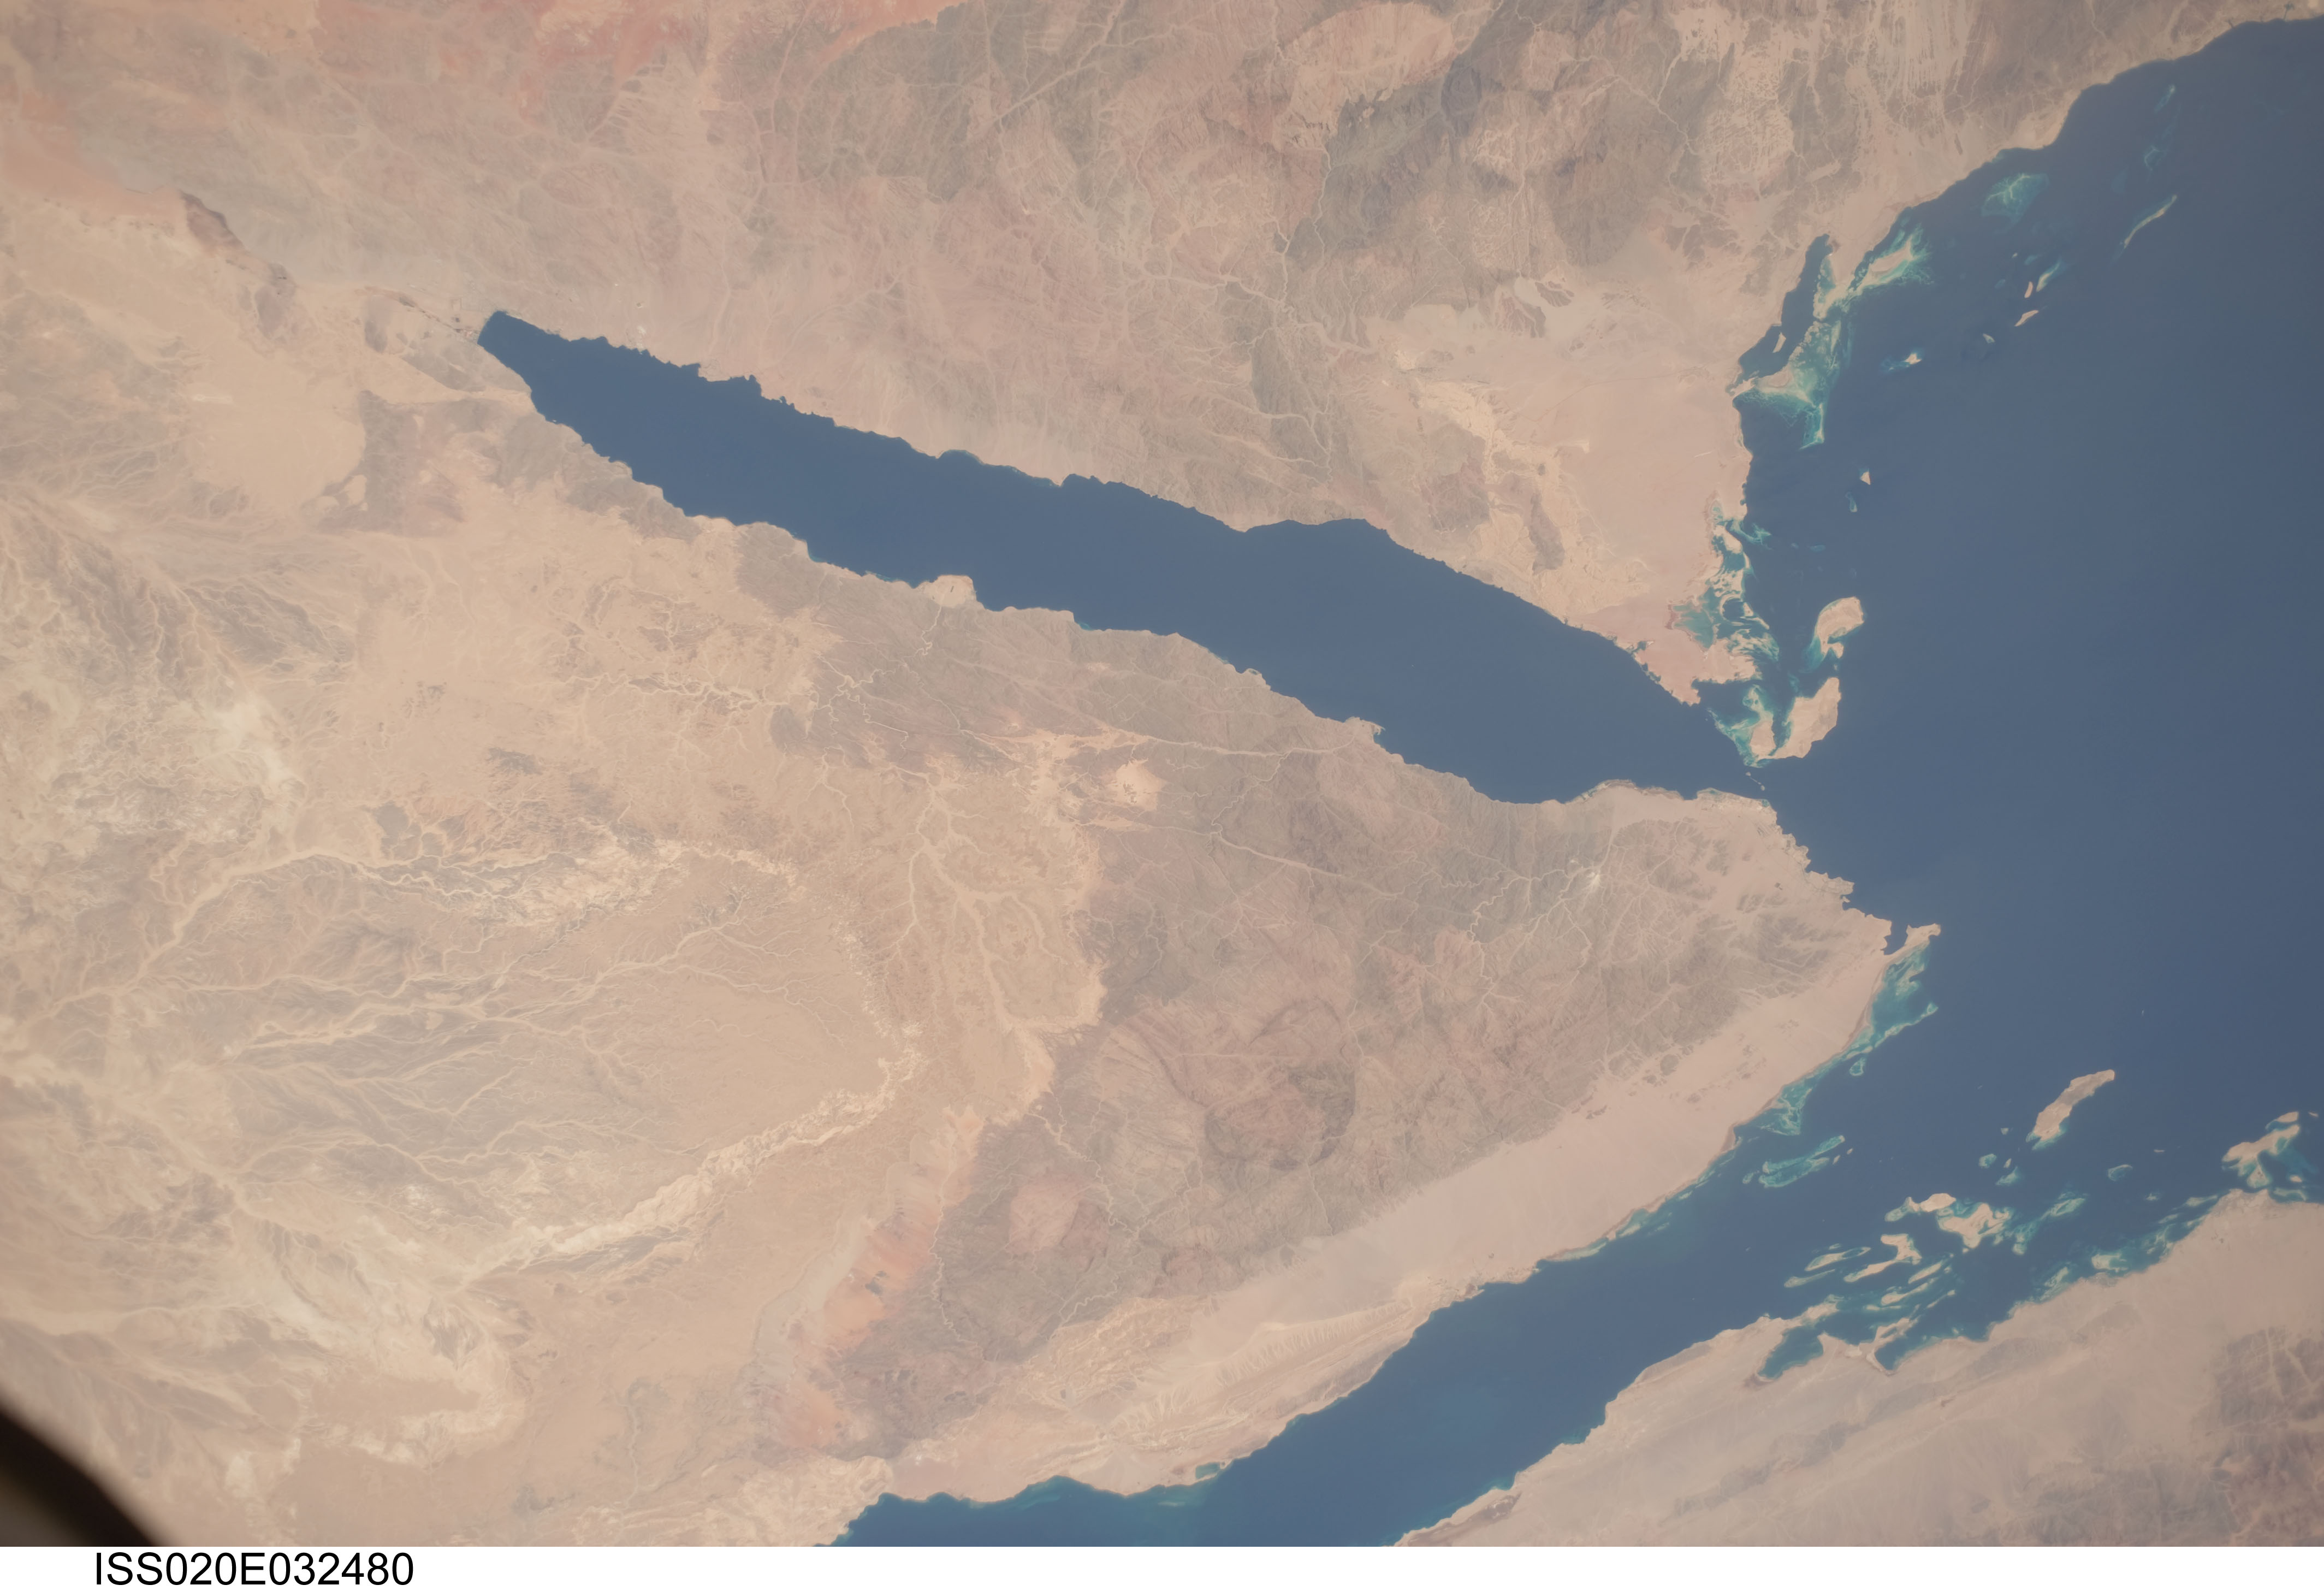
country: EGYPT
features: SAUDI ARABIA, G. OF SUEZ, G. OF AQABA, SINAI PEN., MT. CATHERINE, SHARM EL-SHEIKH, TIRAN, SANAFIR I., RED SEA, MTS., DES.,SAUDI ARABIA, RED SEA, EGYPT, TITAN ISLAND, GULF OF AQABA, DHABA, ASH SHARMAH, GULF OF SUEZ, SOUTH SINAI,PENNINSALA,EGYPT,G. OF SUEZ,SINAI PEN.,G. OF AQABA,SAUDI ARABIA,RED S.
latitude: 28.7
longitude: 34.4
